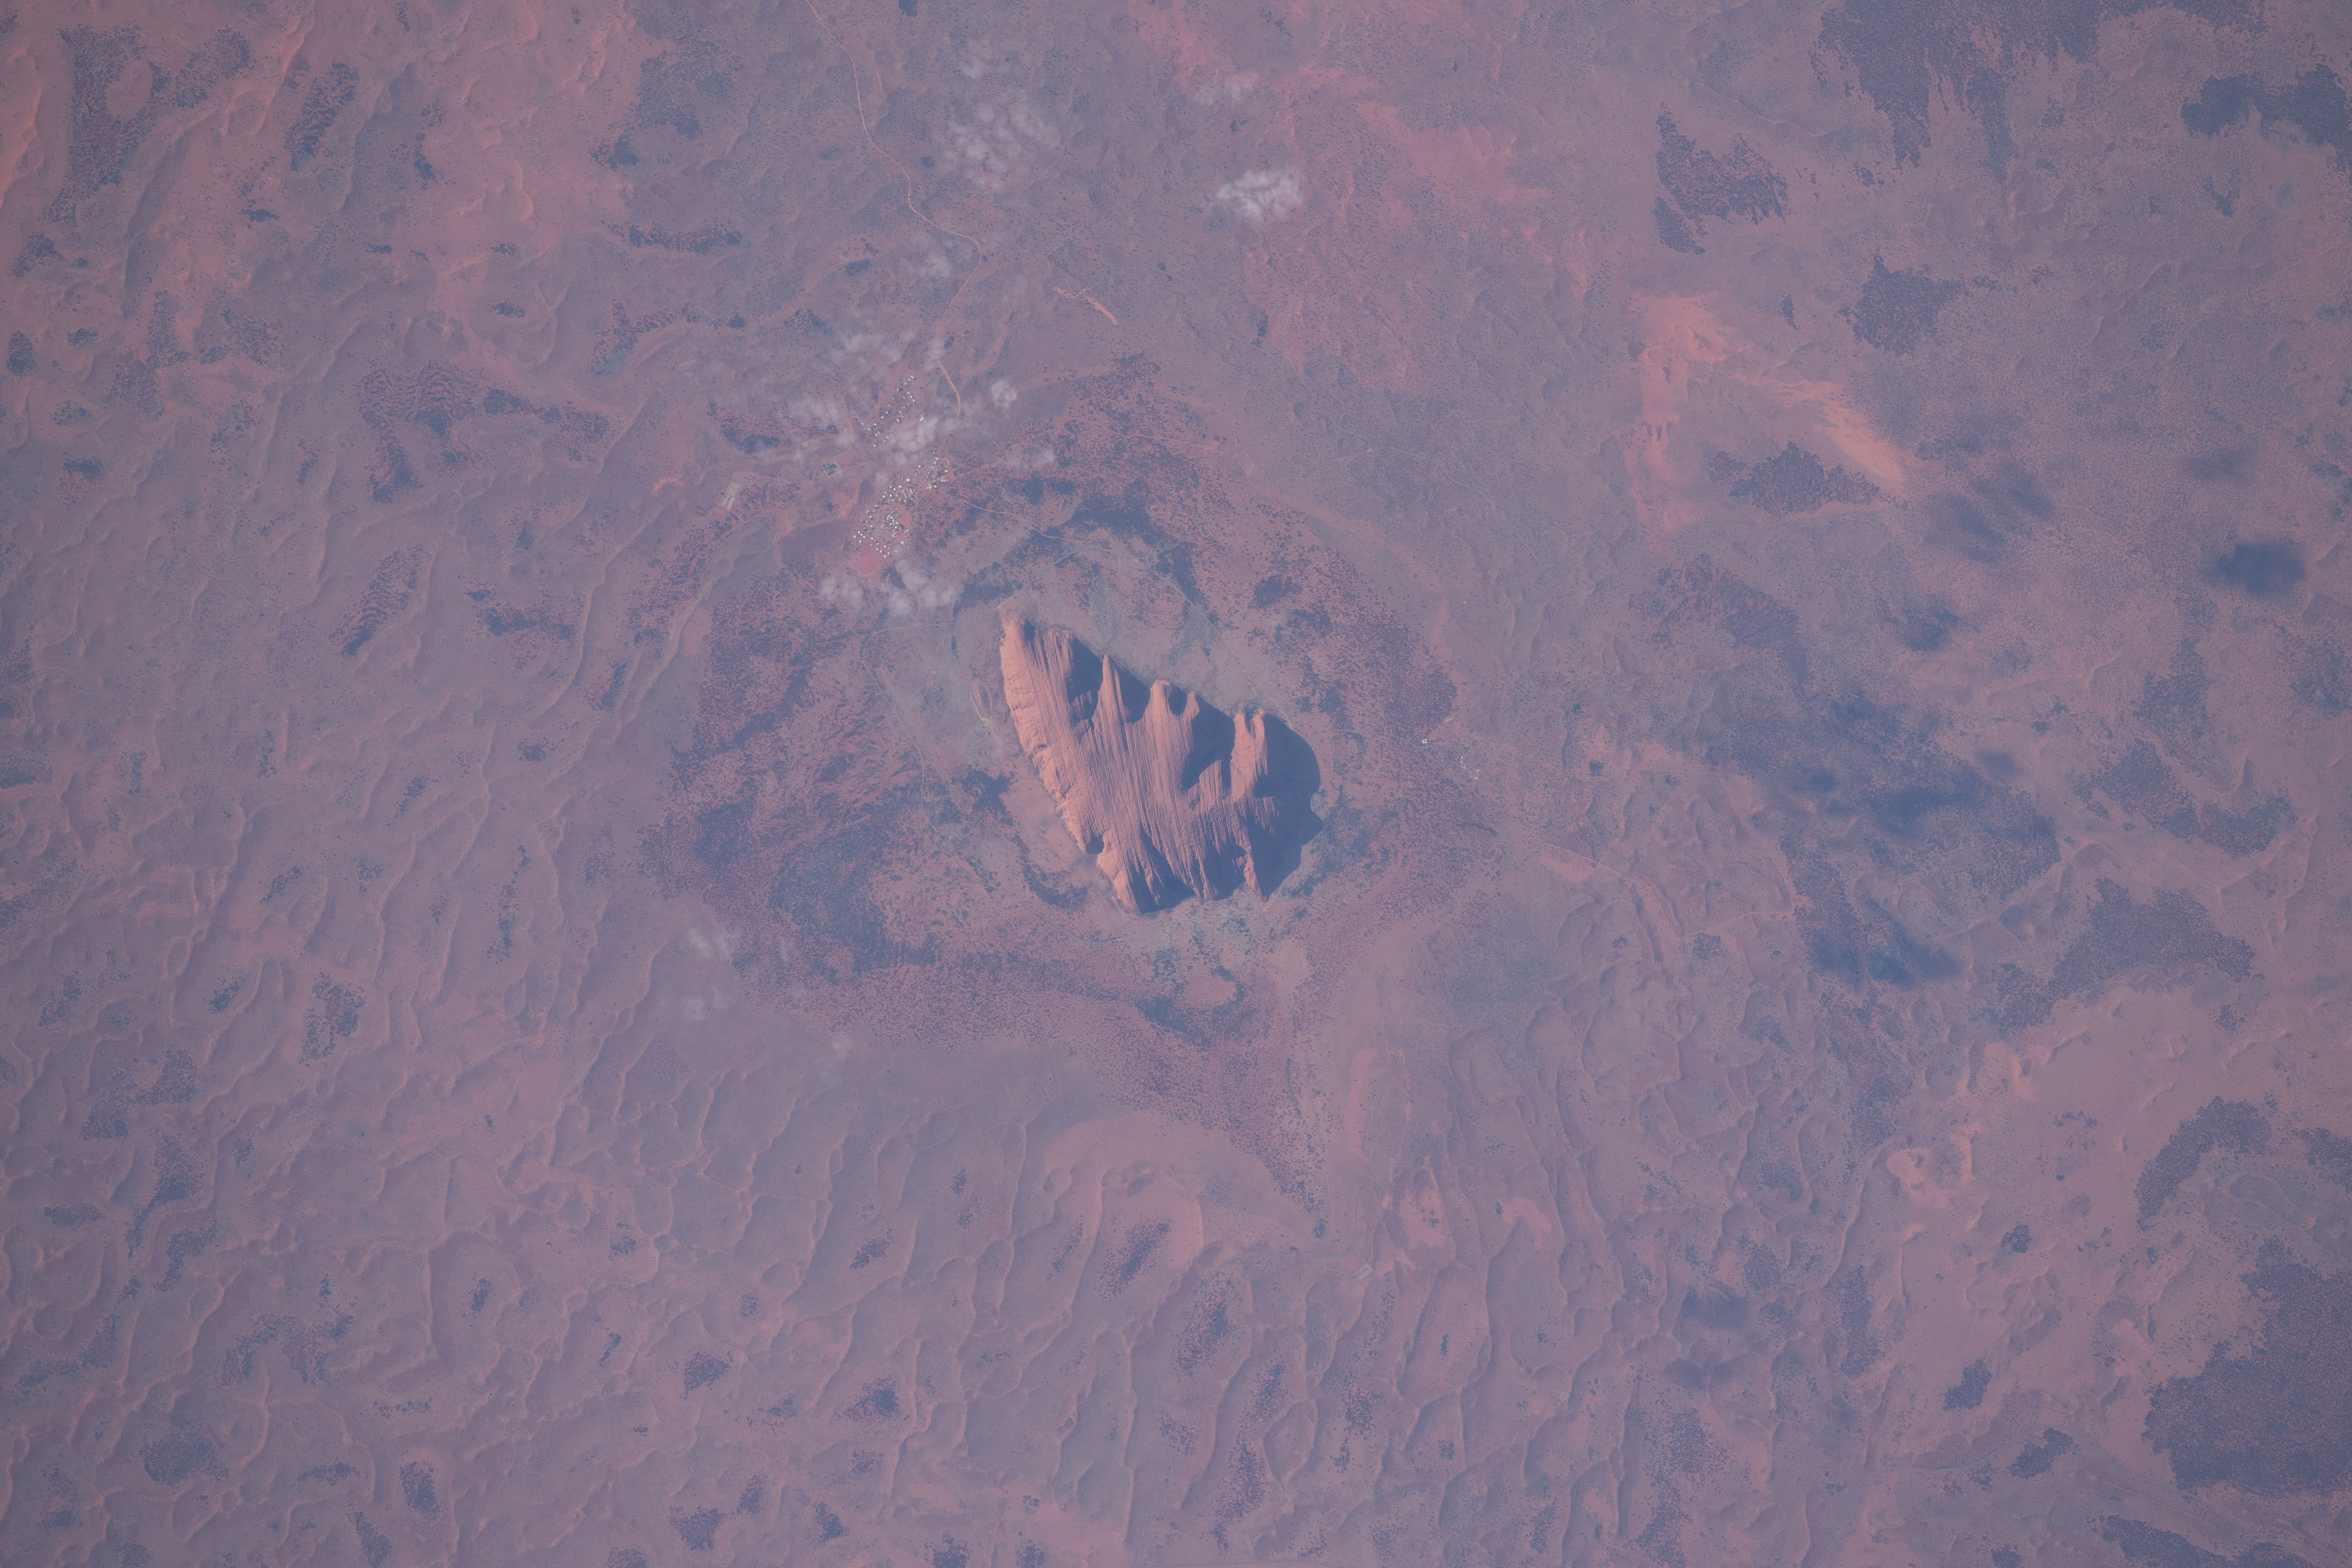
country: AUSTRALIA-NT
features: ULURU-KATA TJUTA NATIONAL PARK
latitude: -25.4
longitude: 131.0
